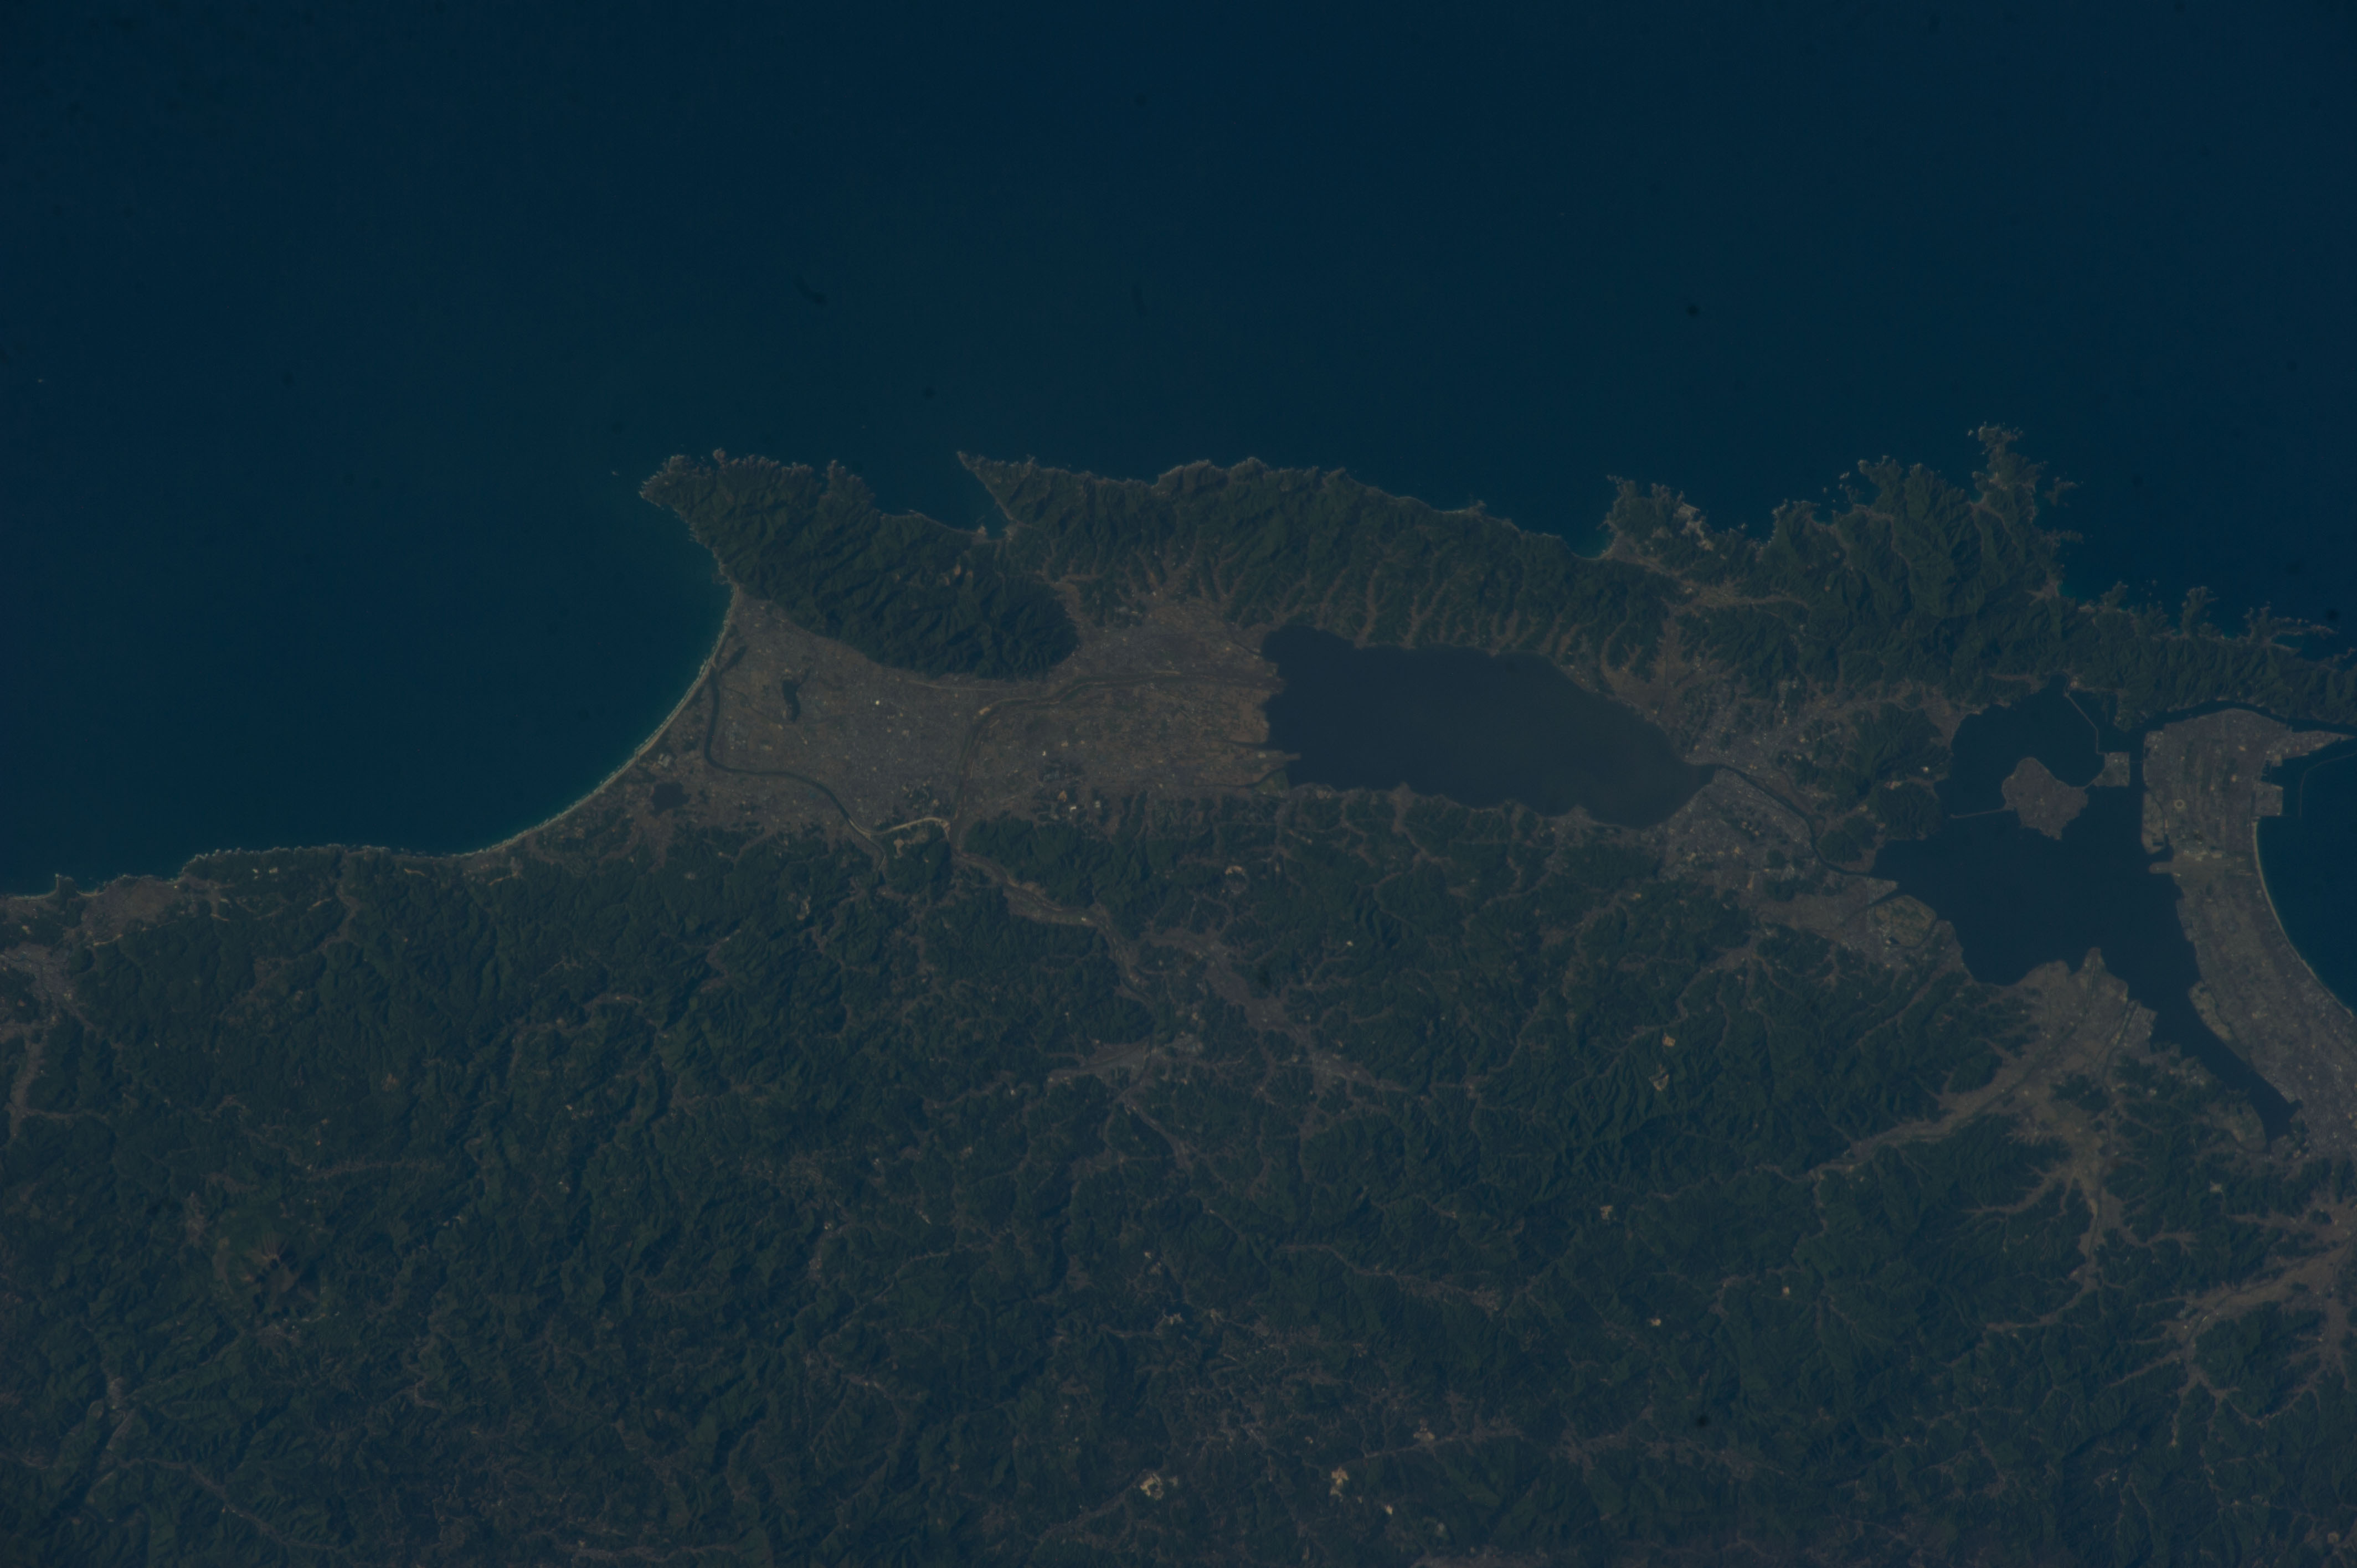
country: JAPAN
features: UNNAN CITY, IZUMO AIRPORT, MATSUE, NAKAUMI LAKE, SAKAIMINATO CITY, COASTLINE, JAPAN
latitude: 35.4
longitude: 132.9
